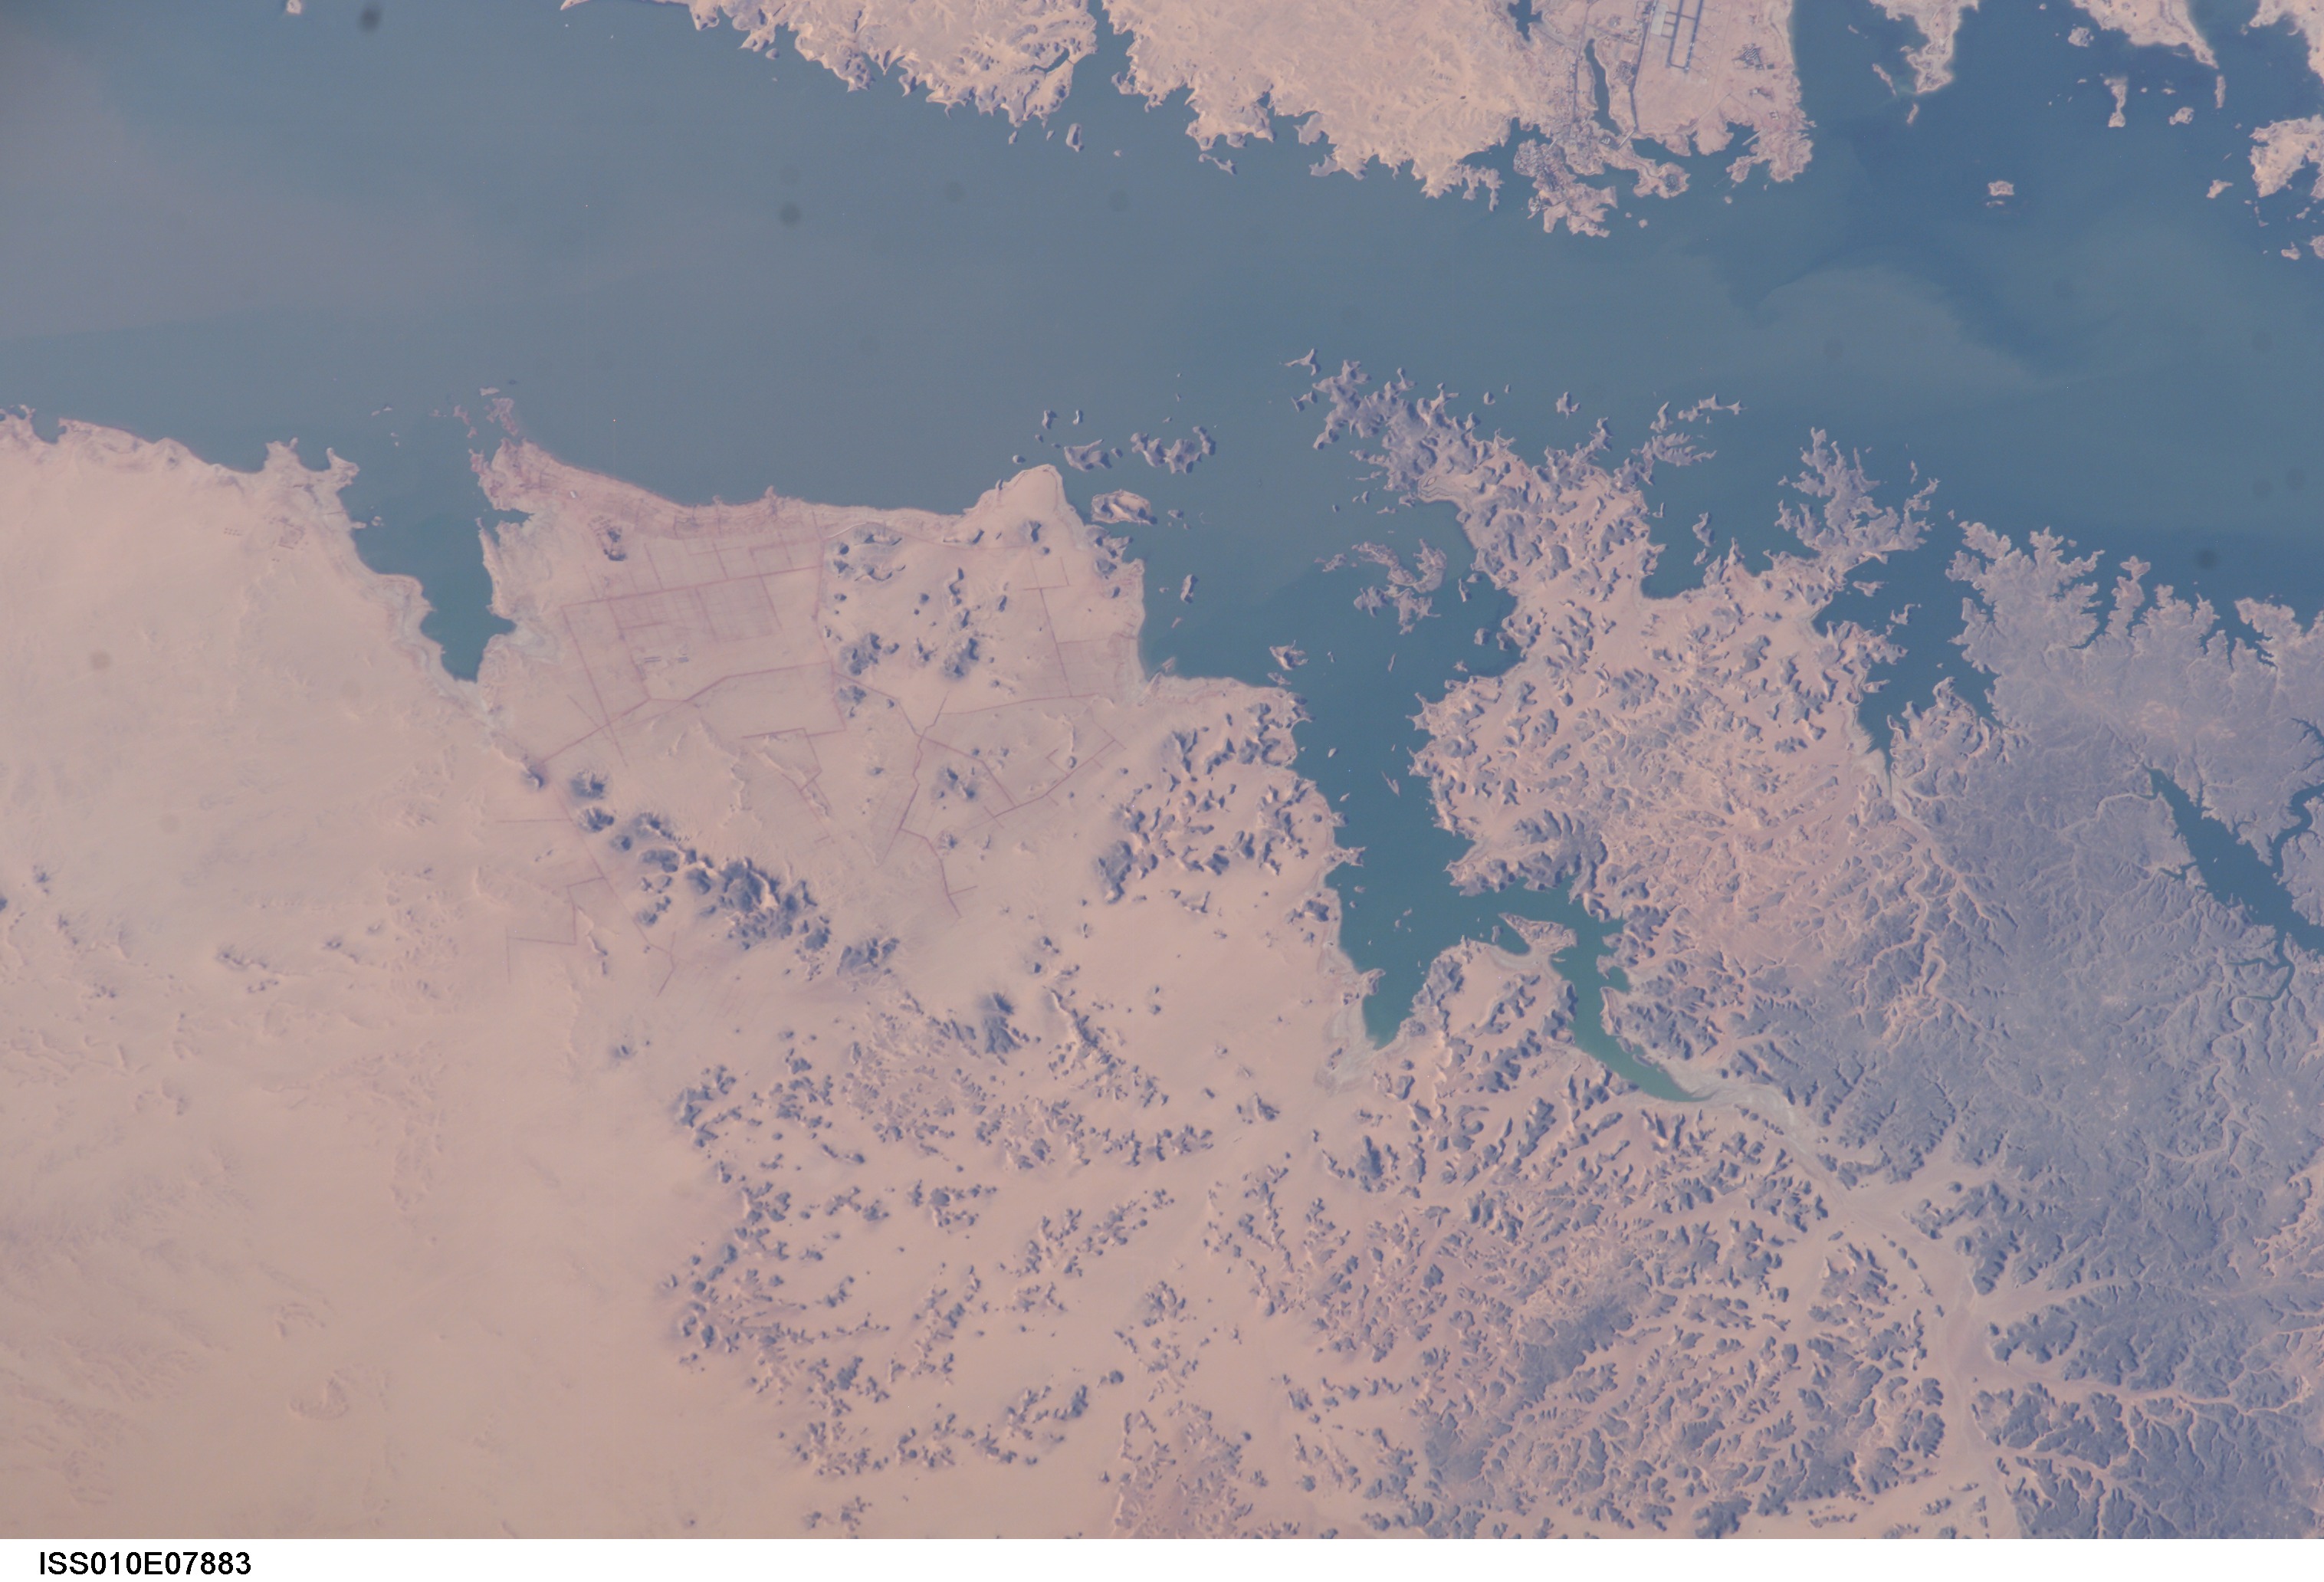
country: EGYPT
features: LAKE NASSER
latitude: 22.2
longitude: 31.6
